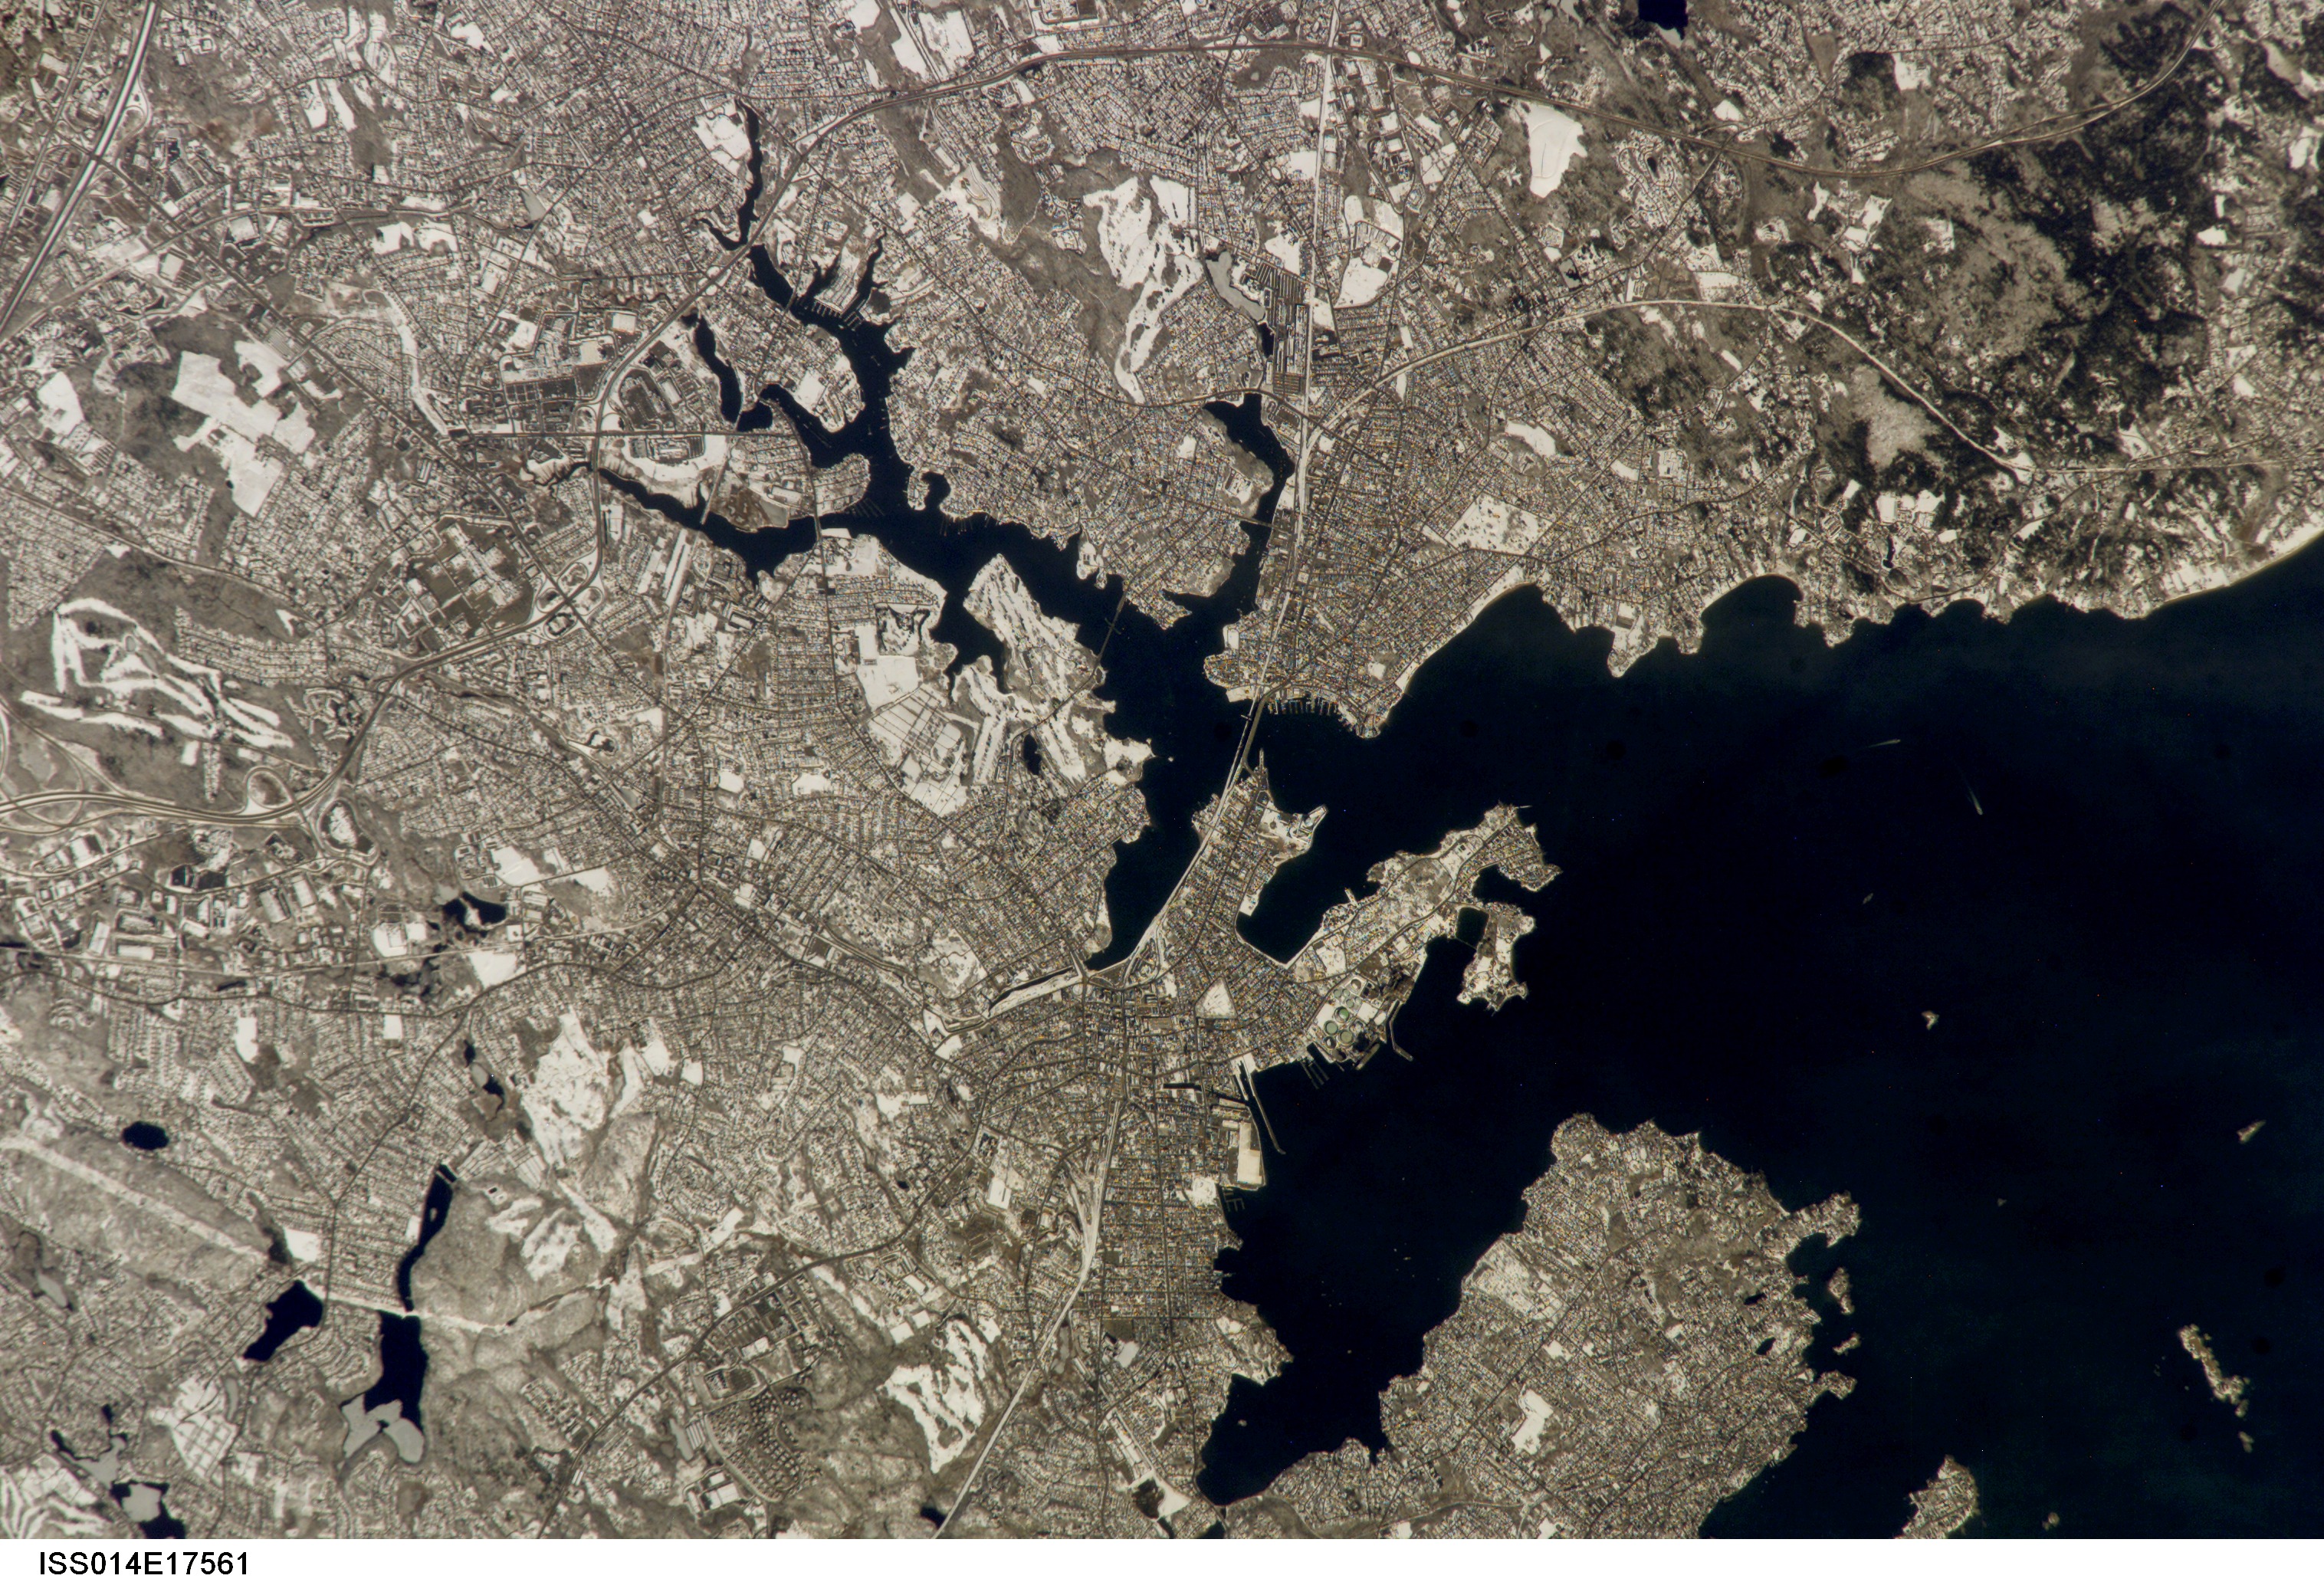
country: USA-MARYLAND
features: BALTIMORE, SNOW, CHESAPEAKE B.
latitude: 39.2
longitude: -76.5
